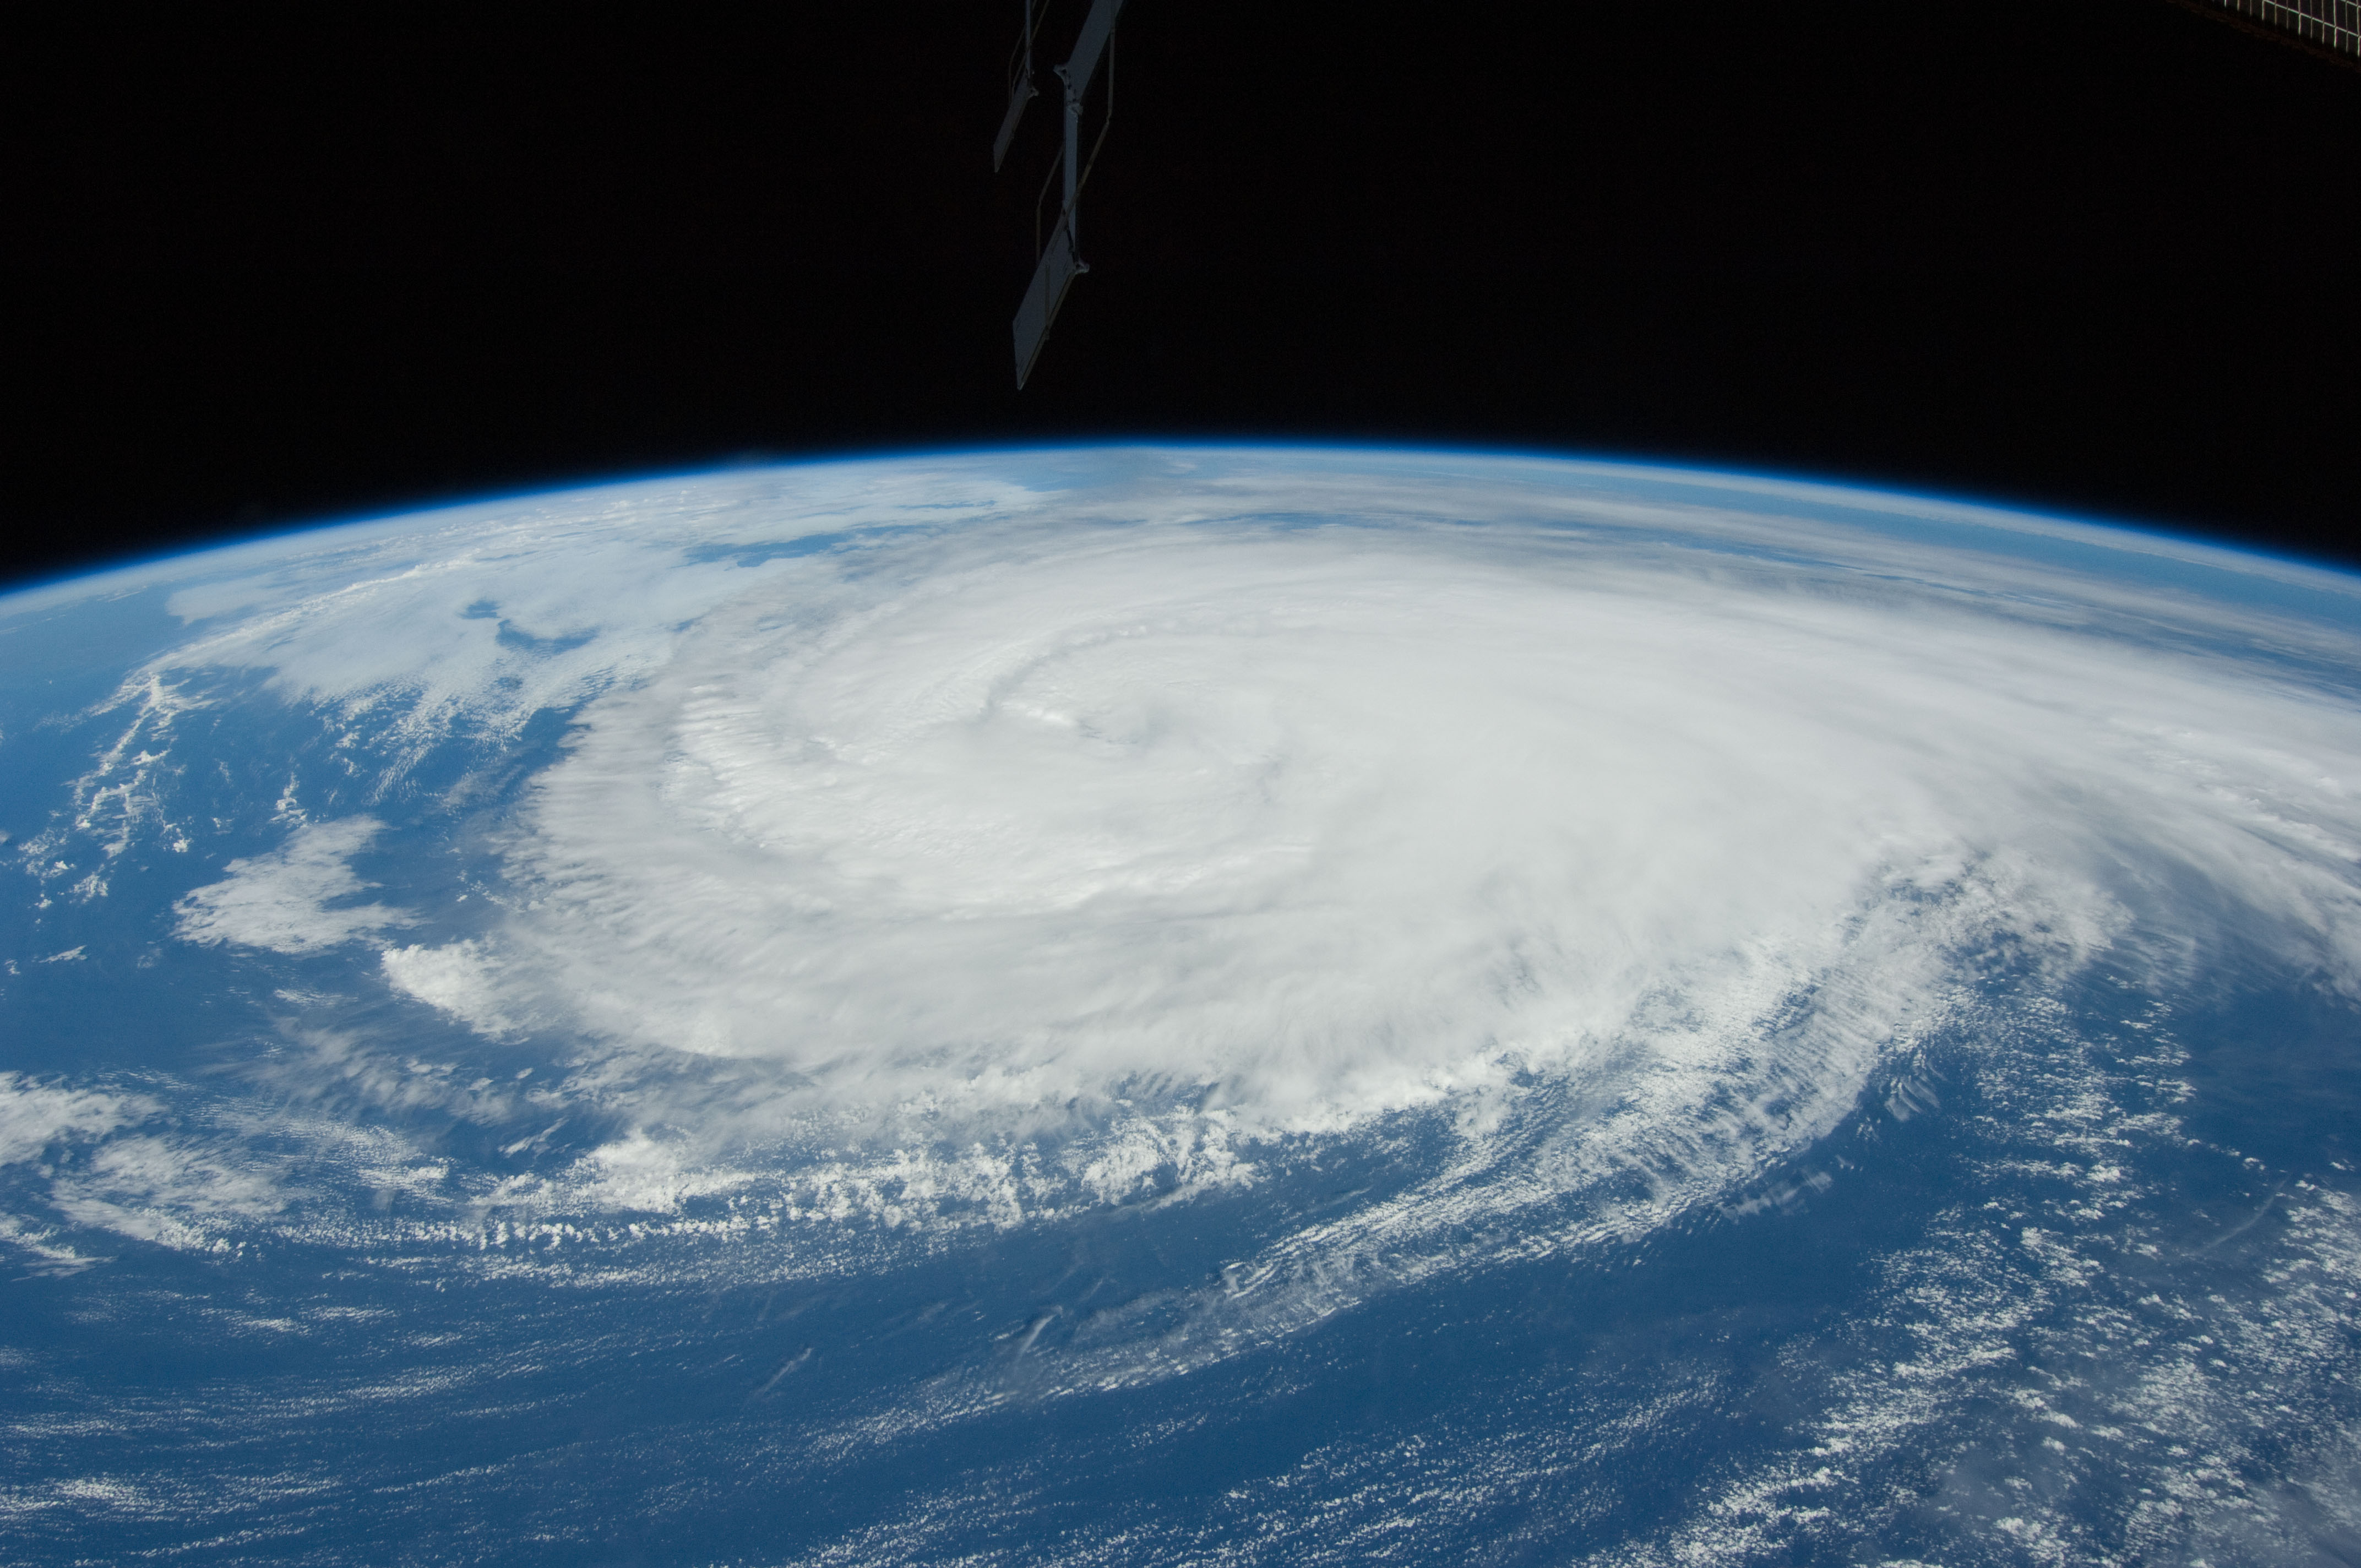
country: ATLANTIC OCEAN
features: PAN-HURRICANE KATIA, STORM BANDS, ISS
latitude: 39.5
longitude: -66.0
